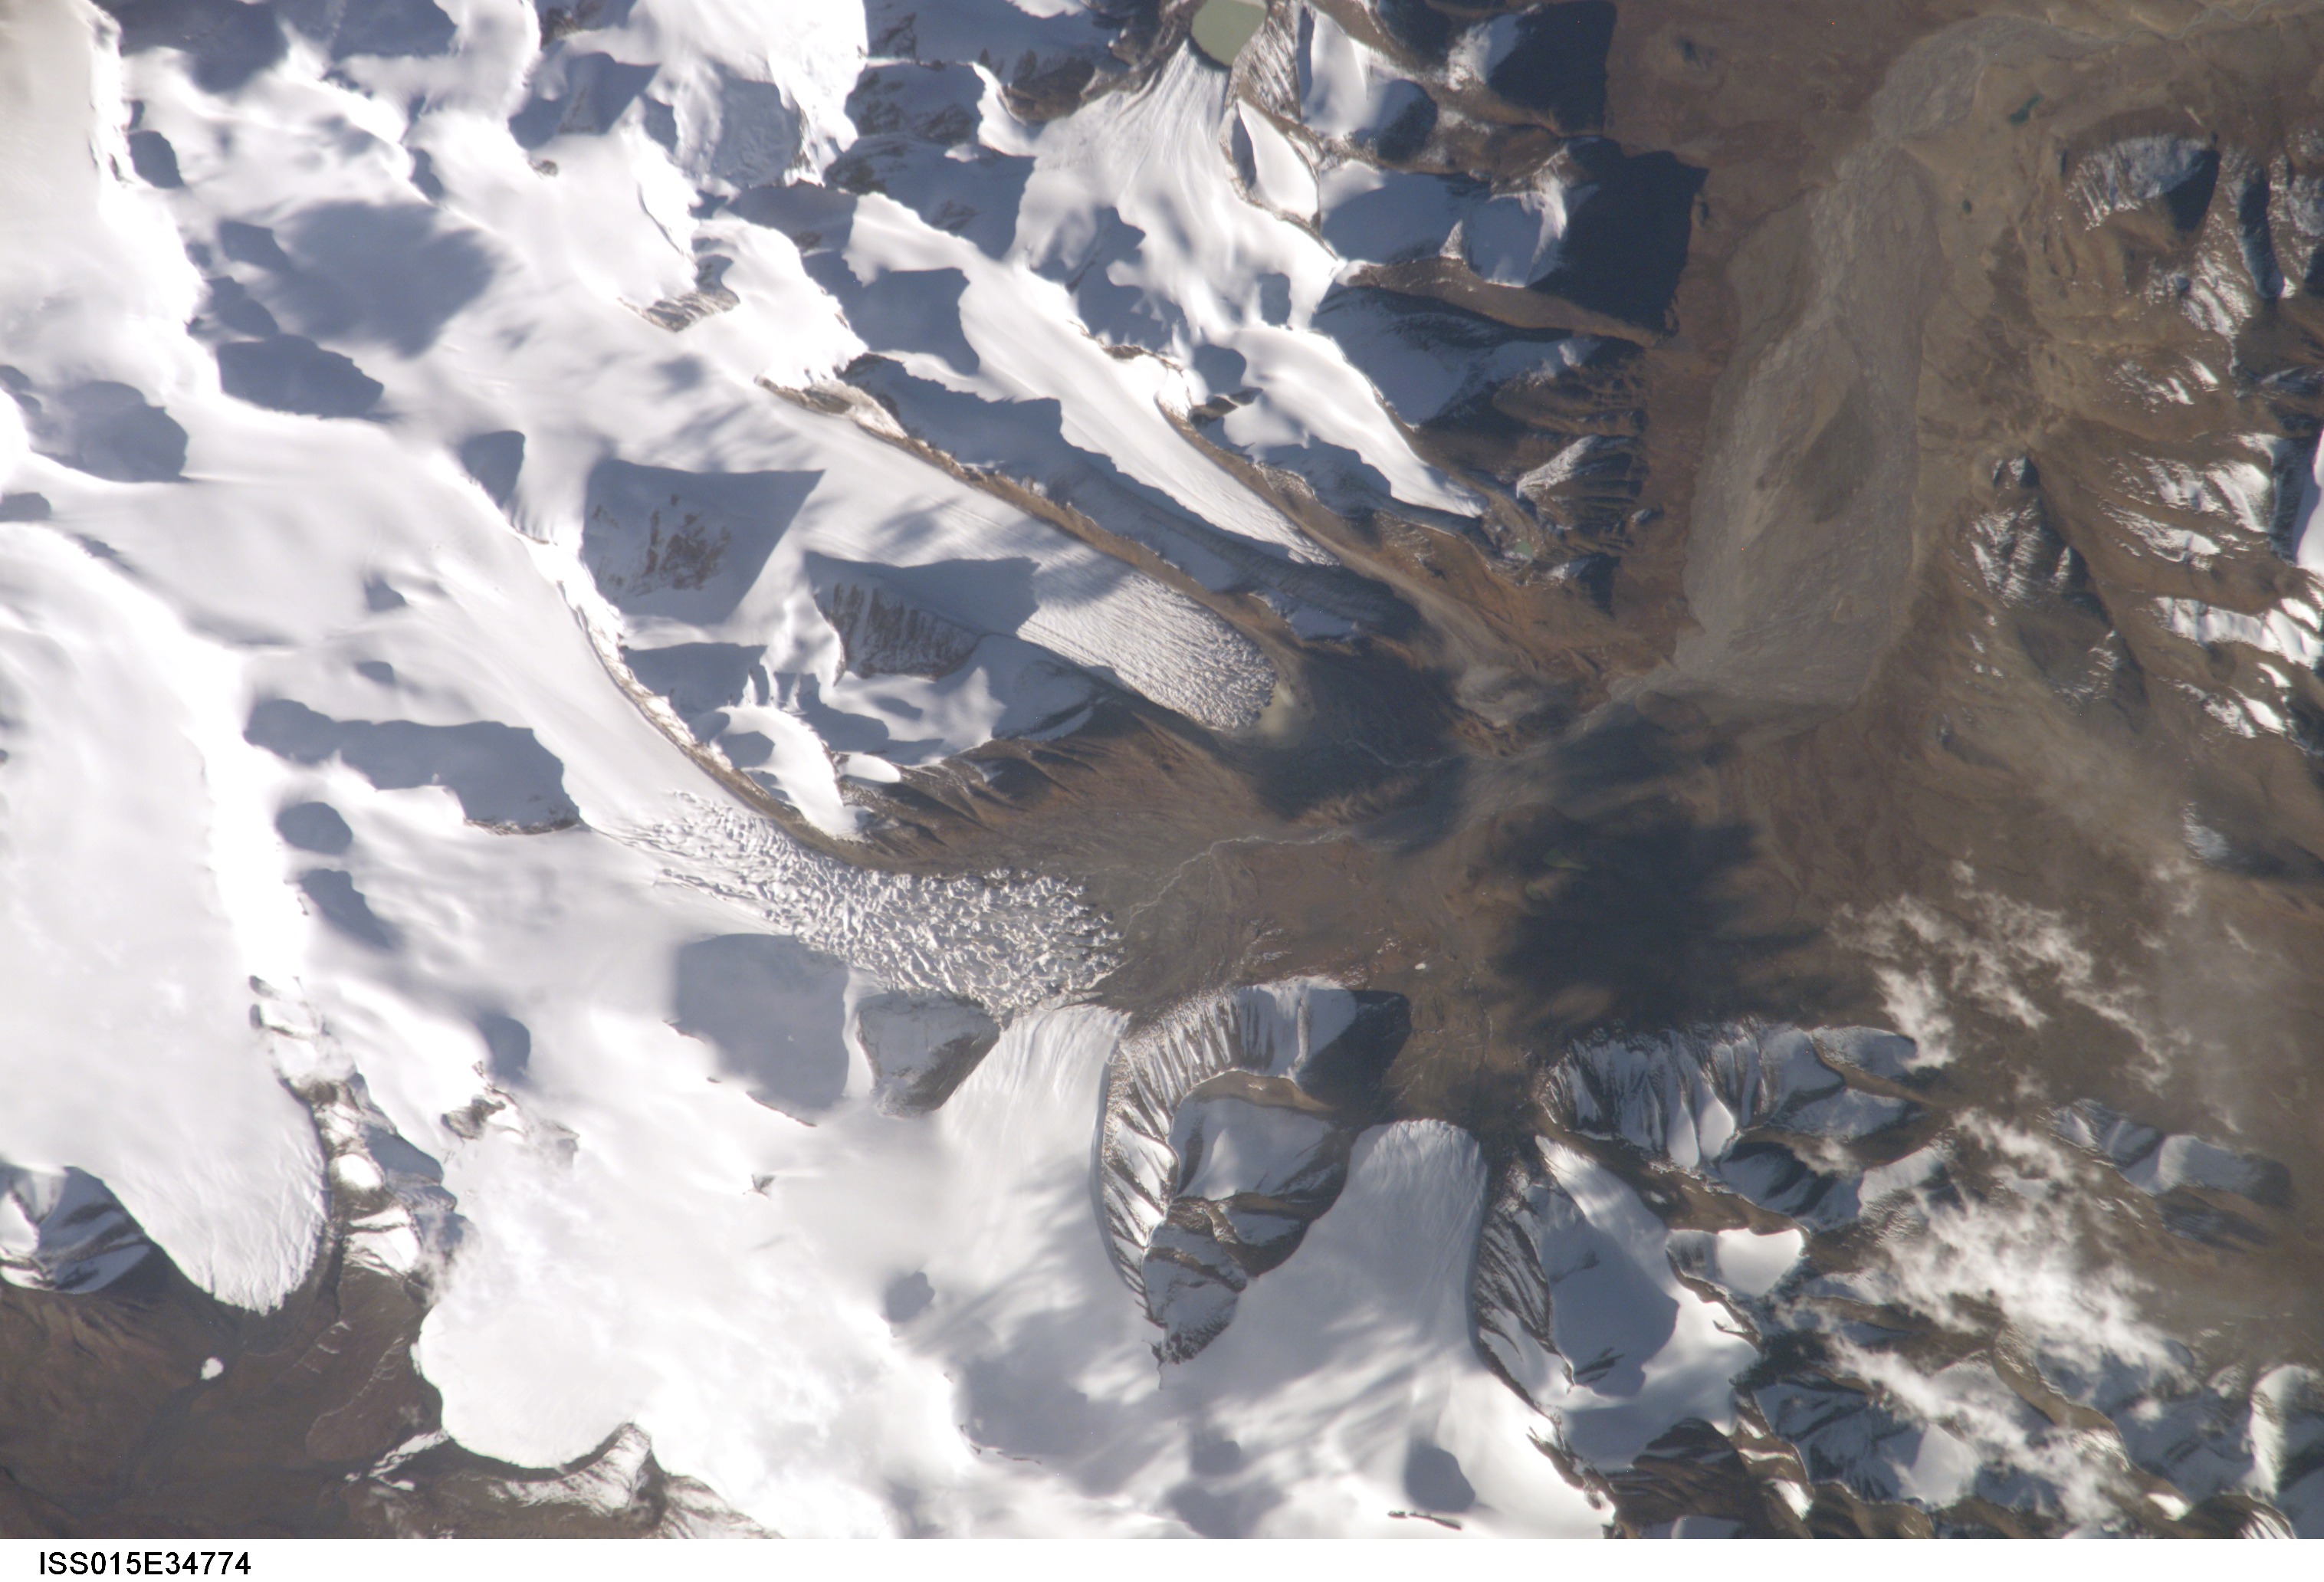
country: CHINA
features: TIBETAN PLAT. MT. GL.
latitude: 33.3
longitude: 91.1
